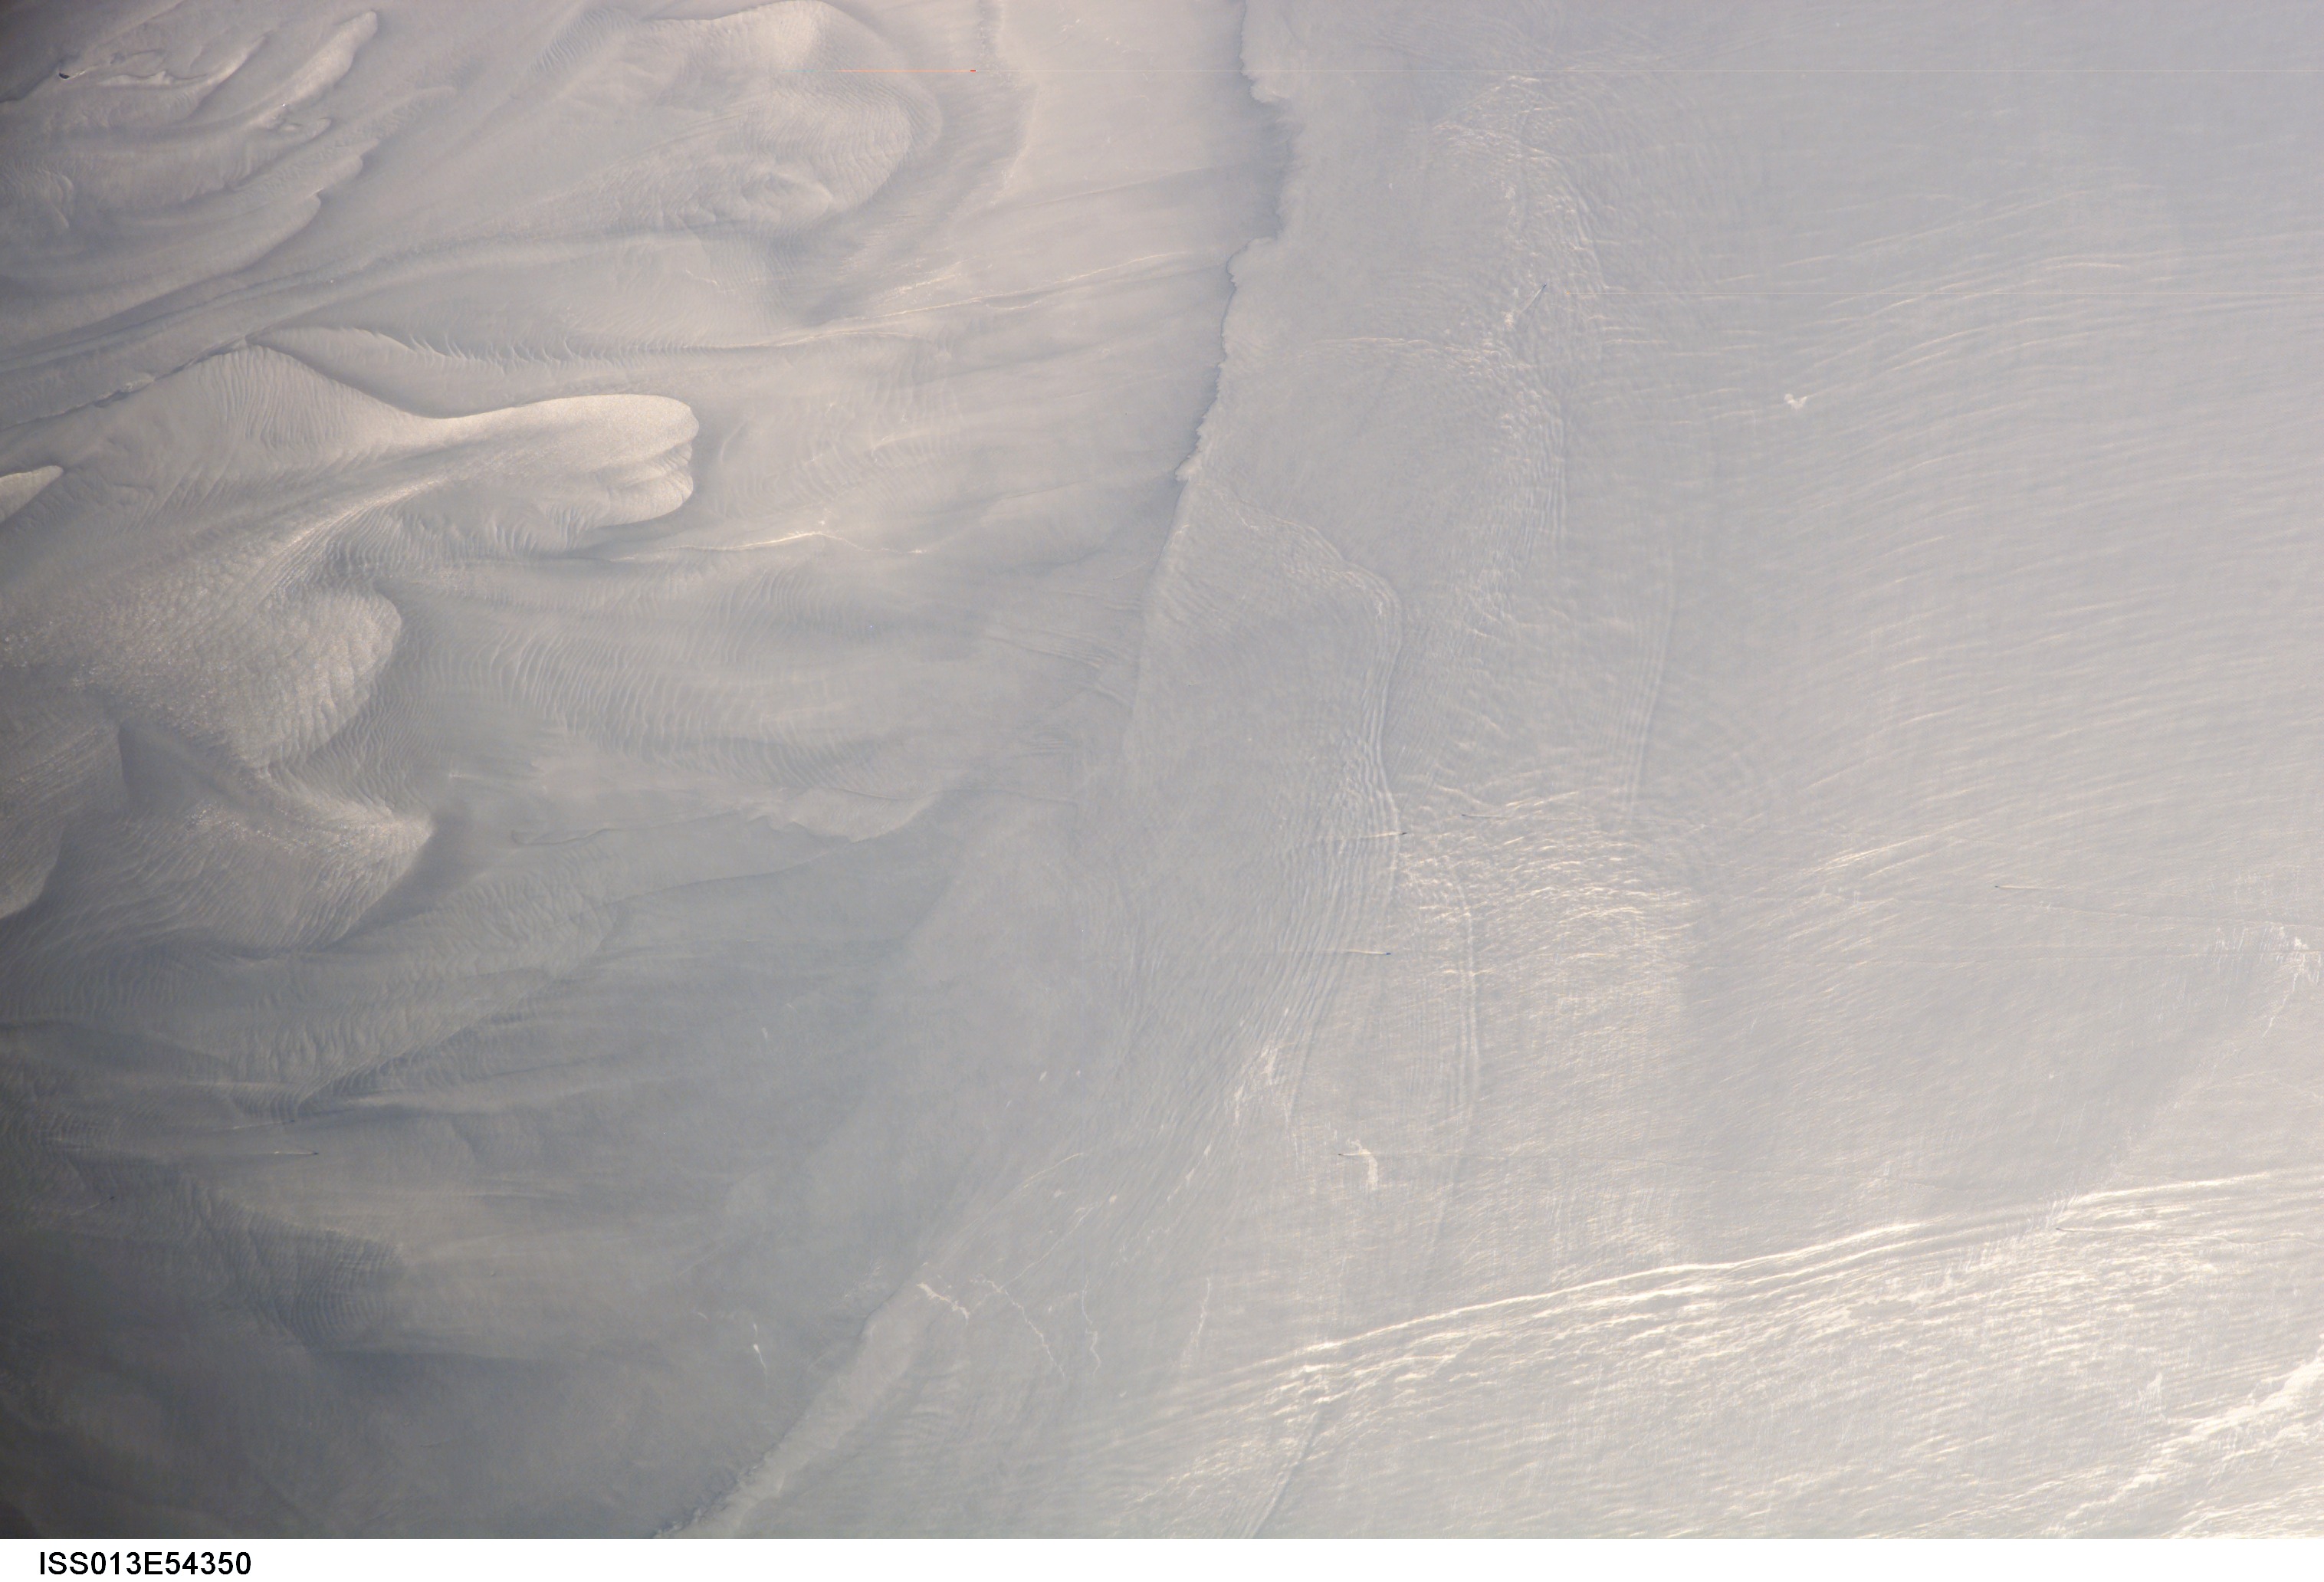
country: CHINA
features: SUNGLINT, SOUTH CHINA SEA
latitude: 21.2
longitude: 110.8
